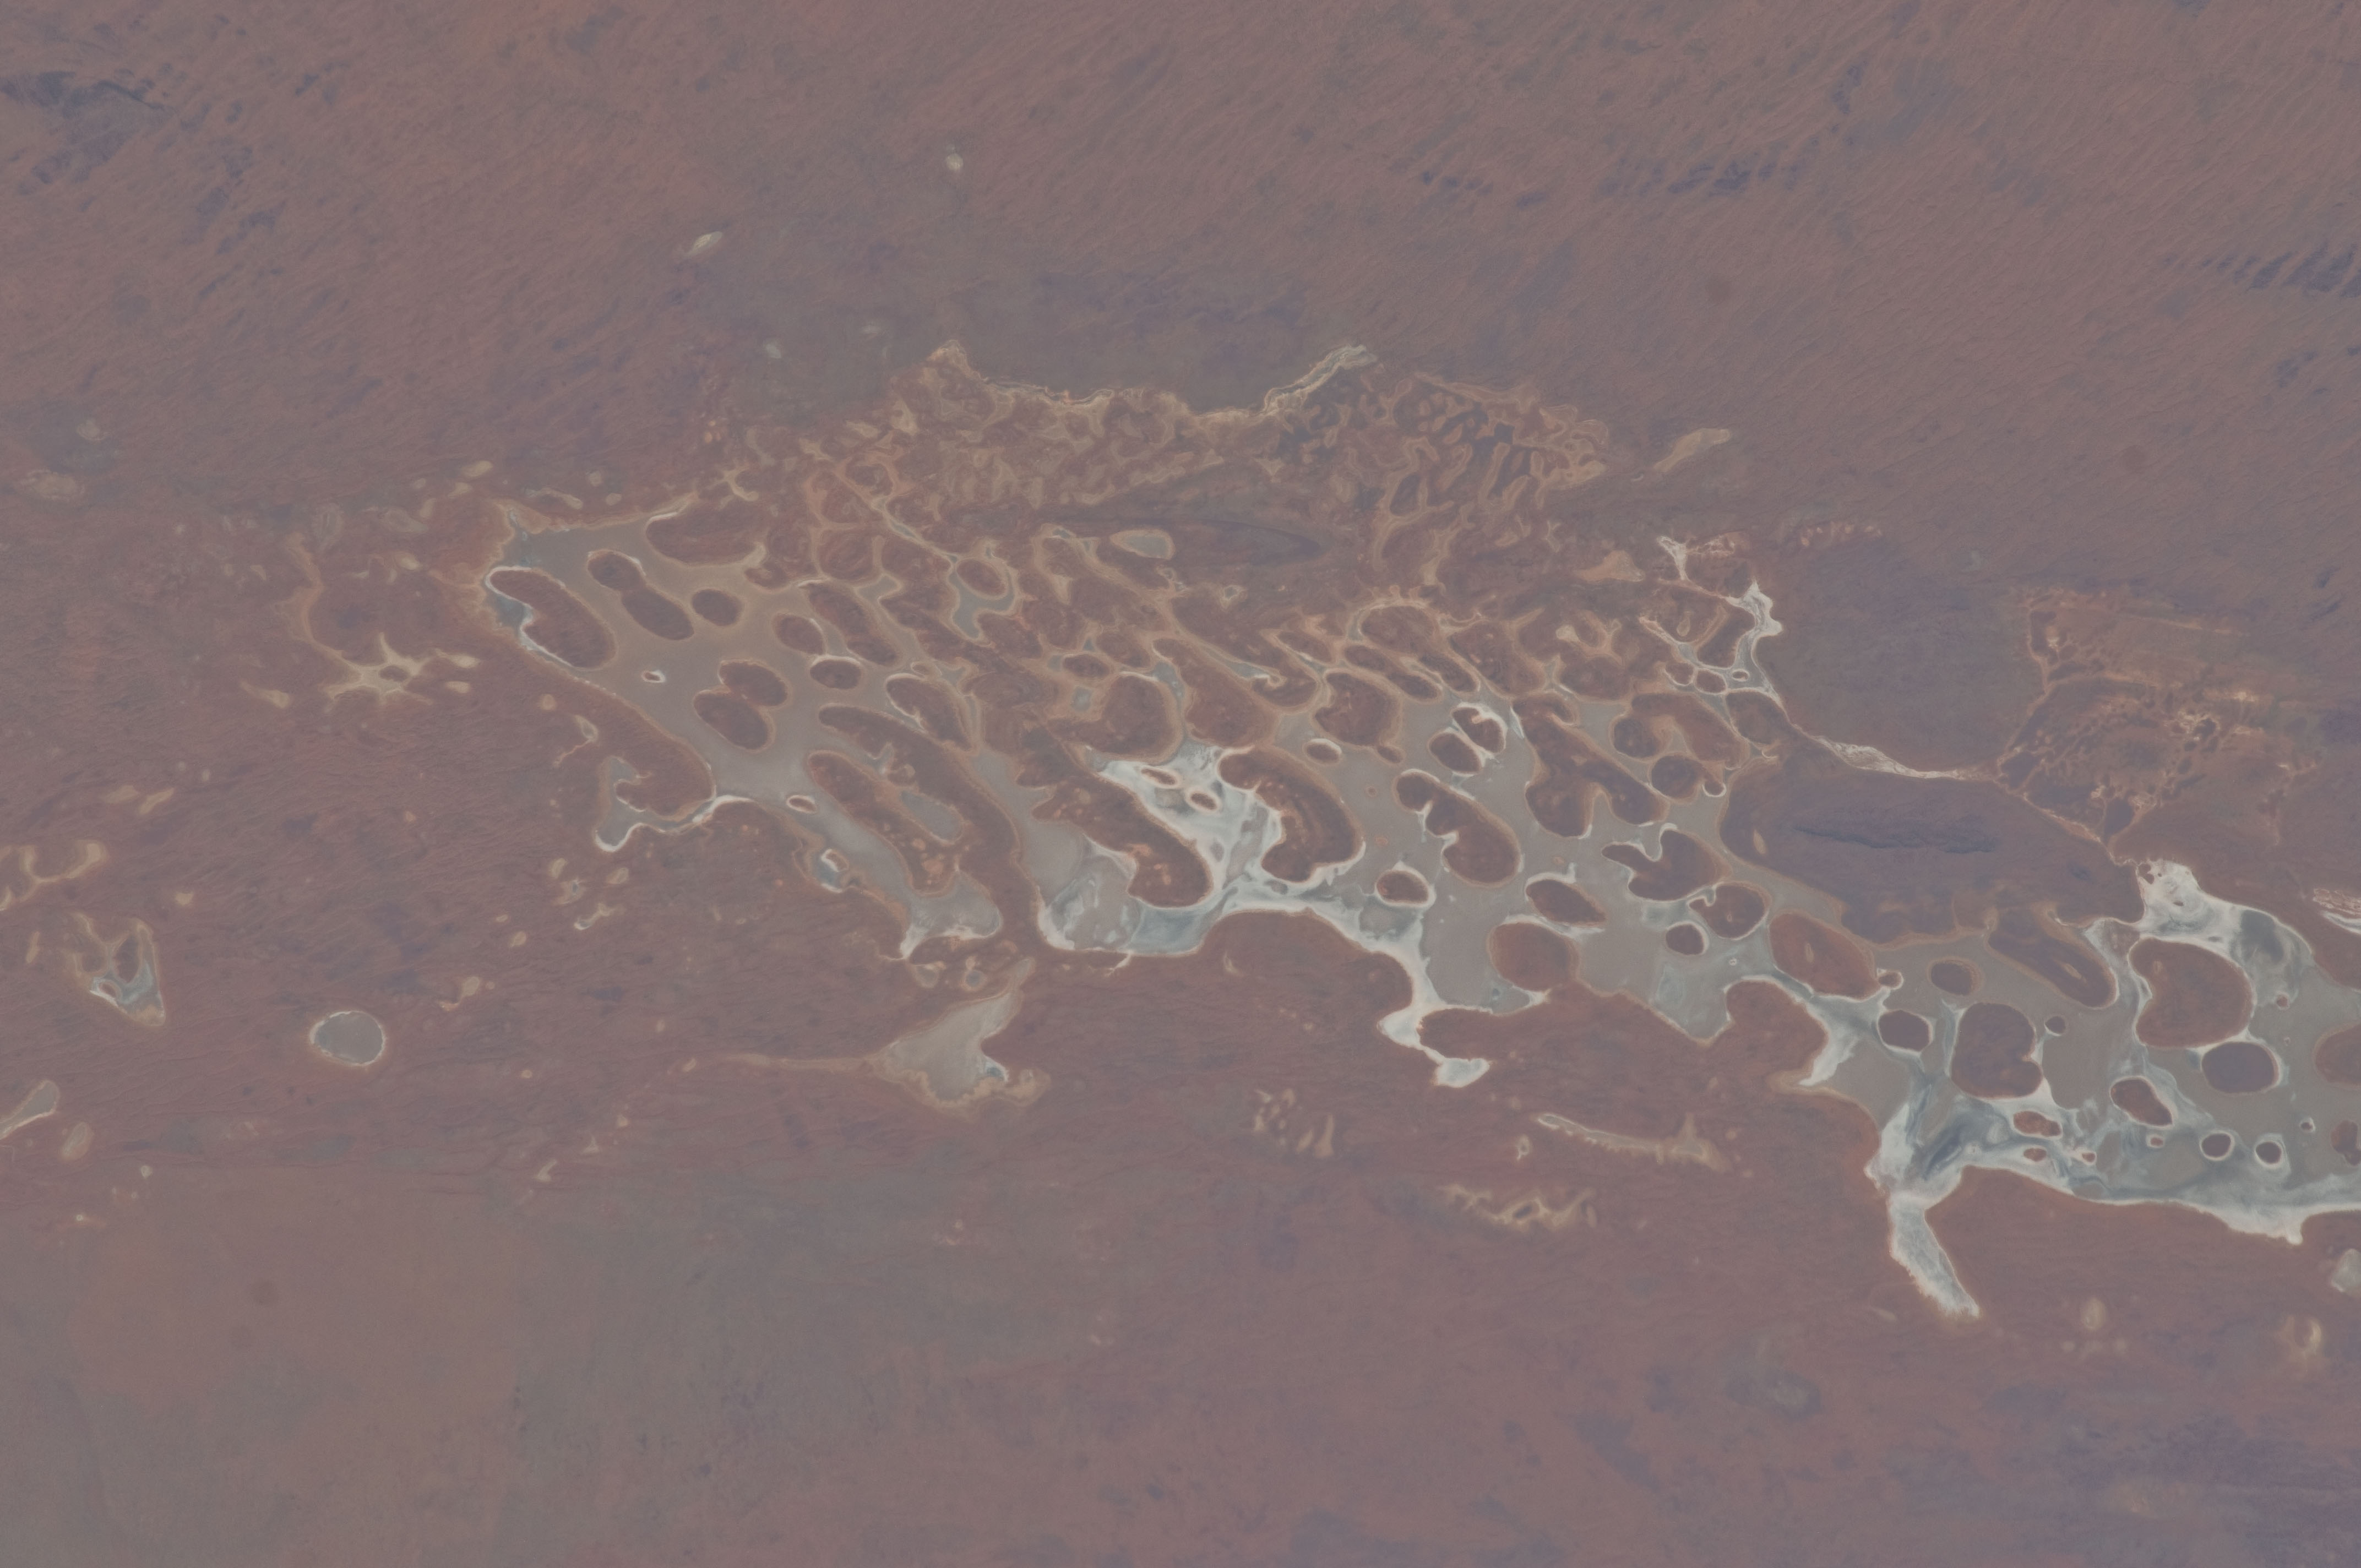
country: AUSTRALIA-NT
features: NORTHERN TERRITORY, NEALE L., DRY LAKE BED
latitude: -24.3
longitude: 130.0
